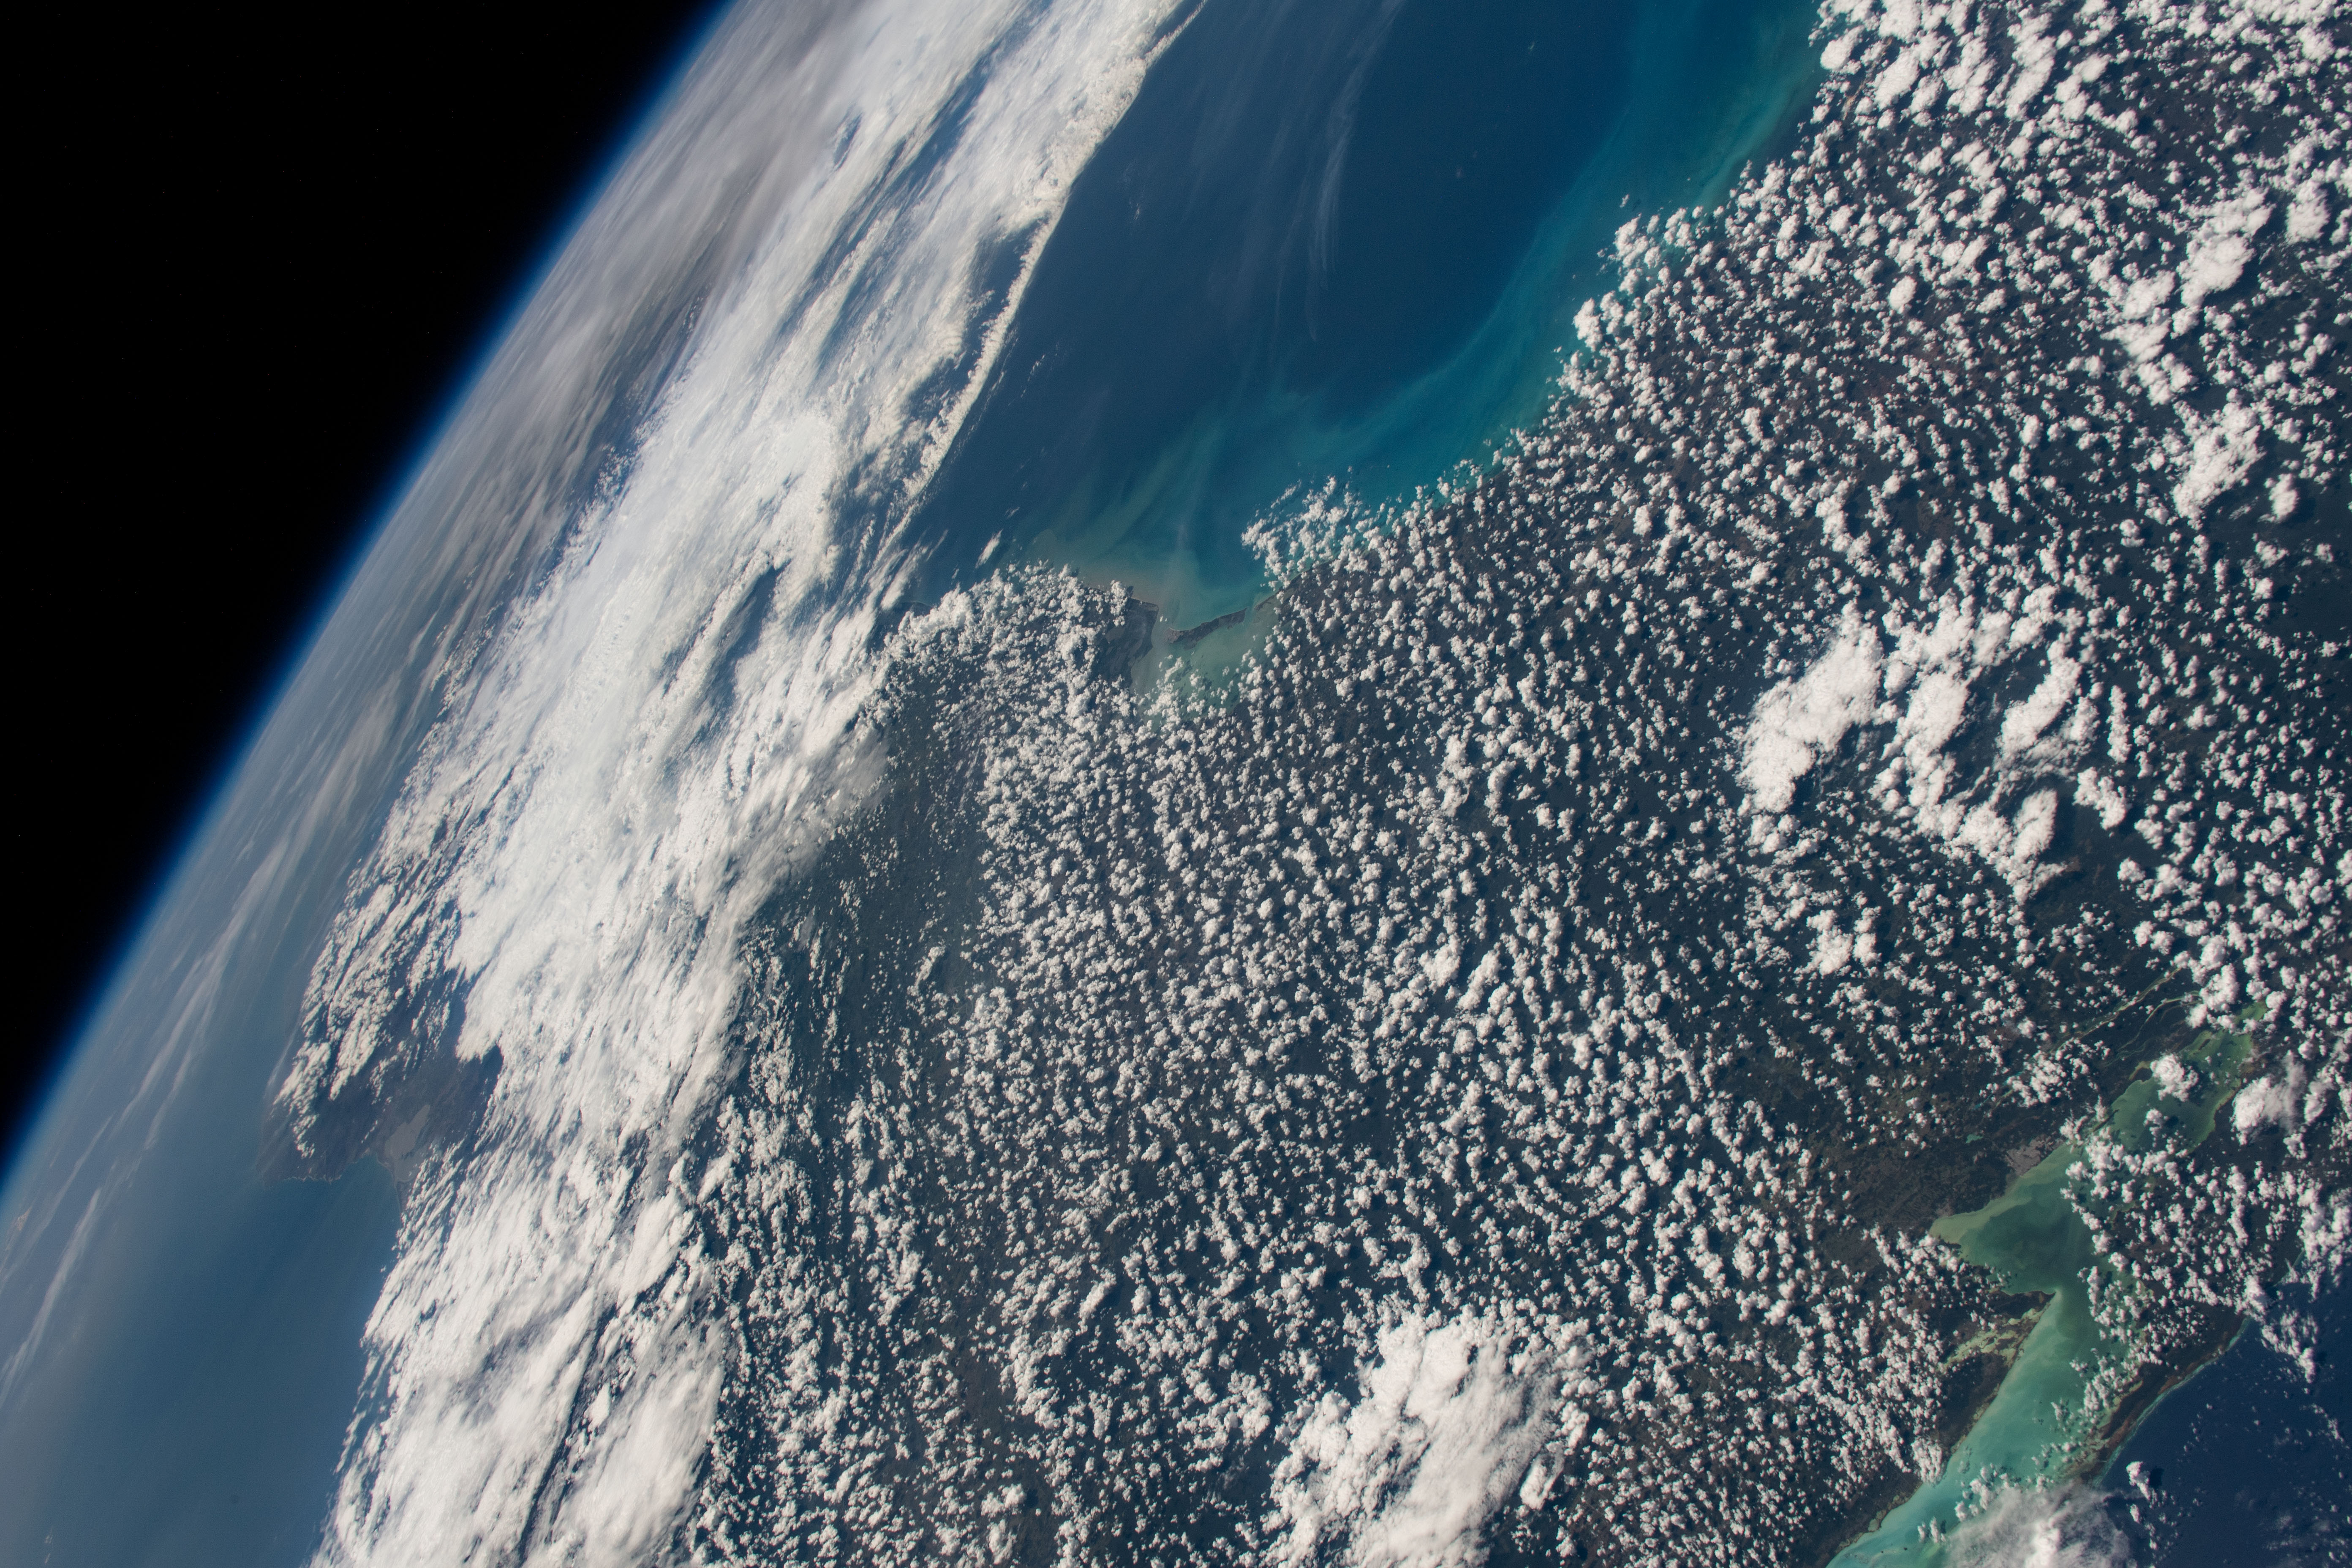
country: MEXICO
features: BIOSFERA SIAN KA'AN RESERVOIR
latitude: 19.5
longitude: -90.0
